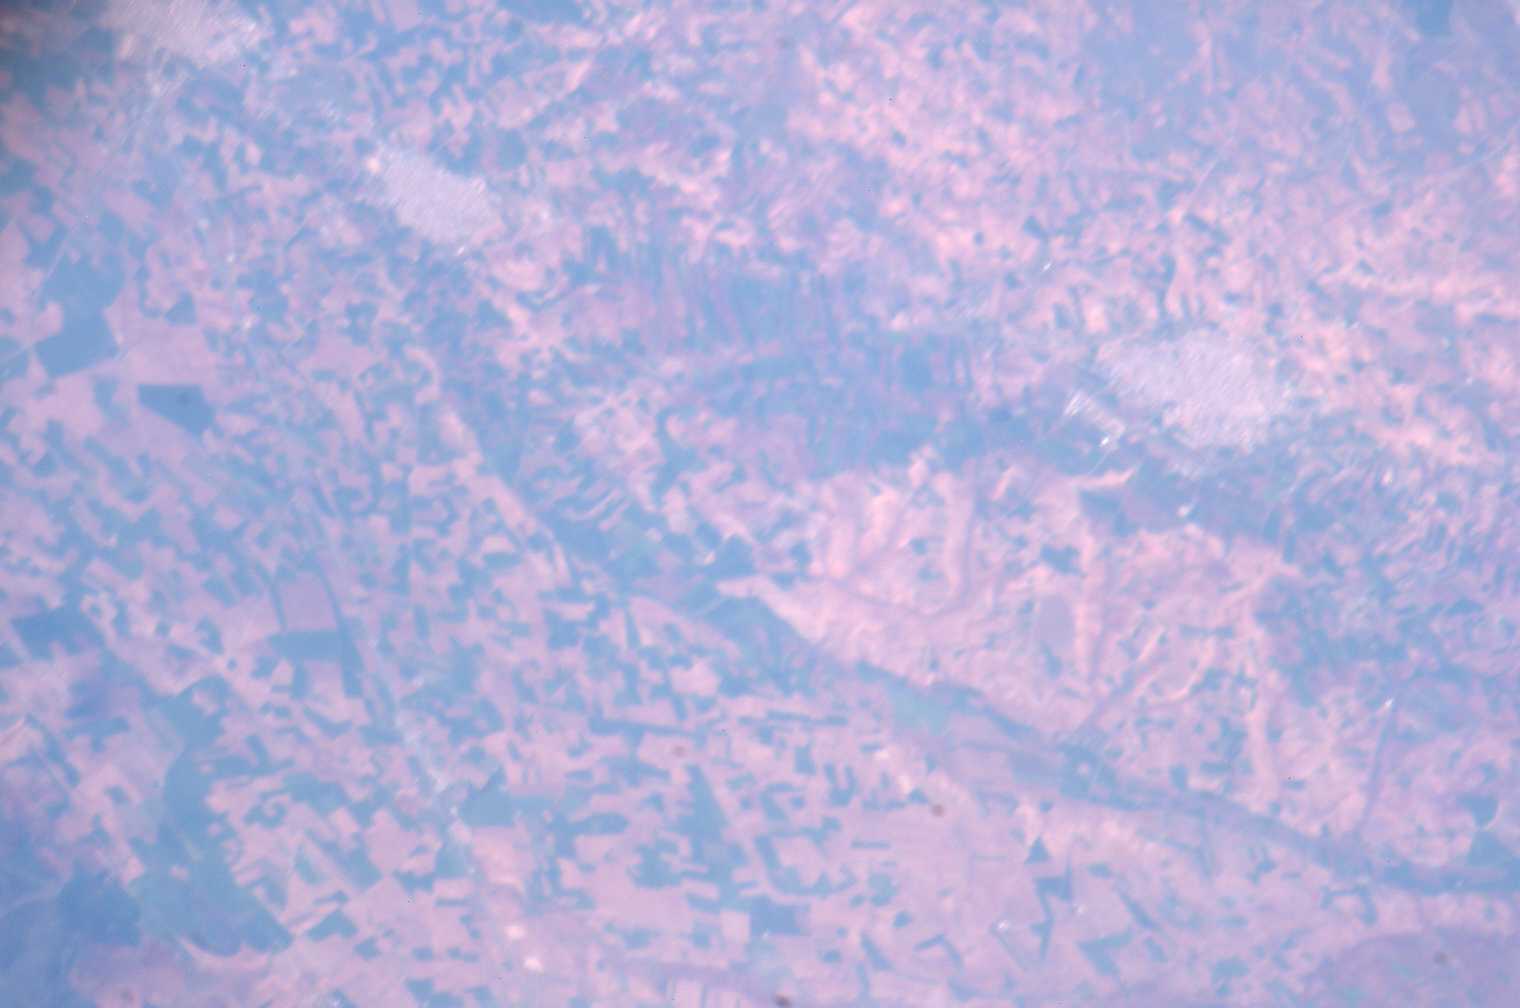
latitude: 38.9
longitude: -3.5
